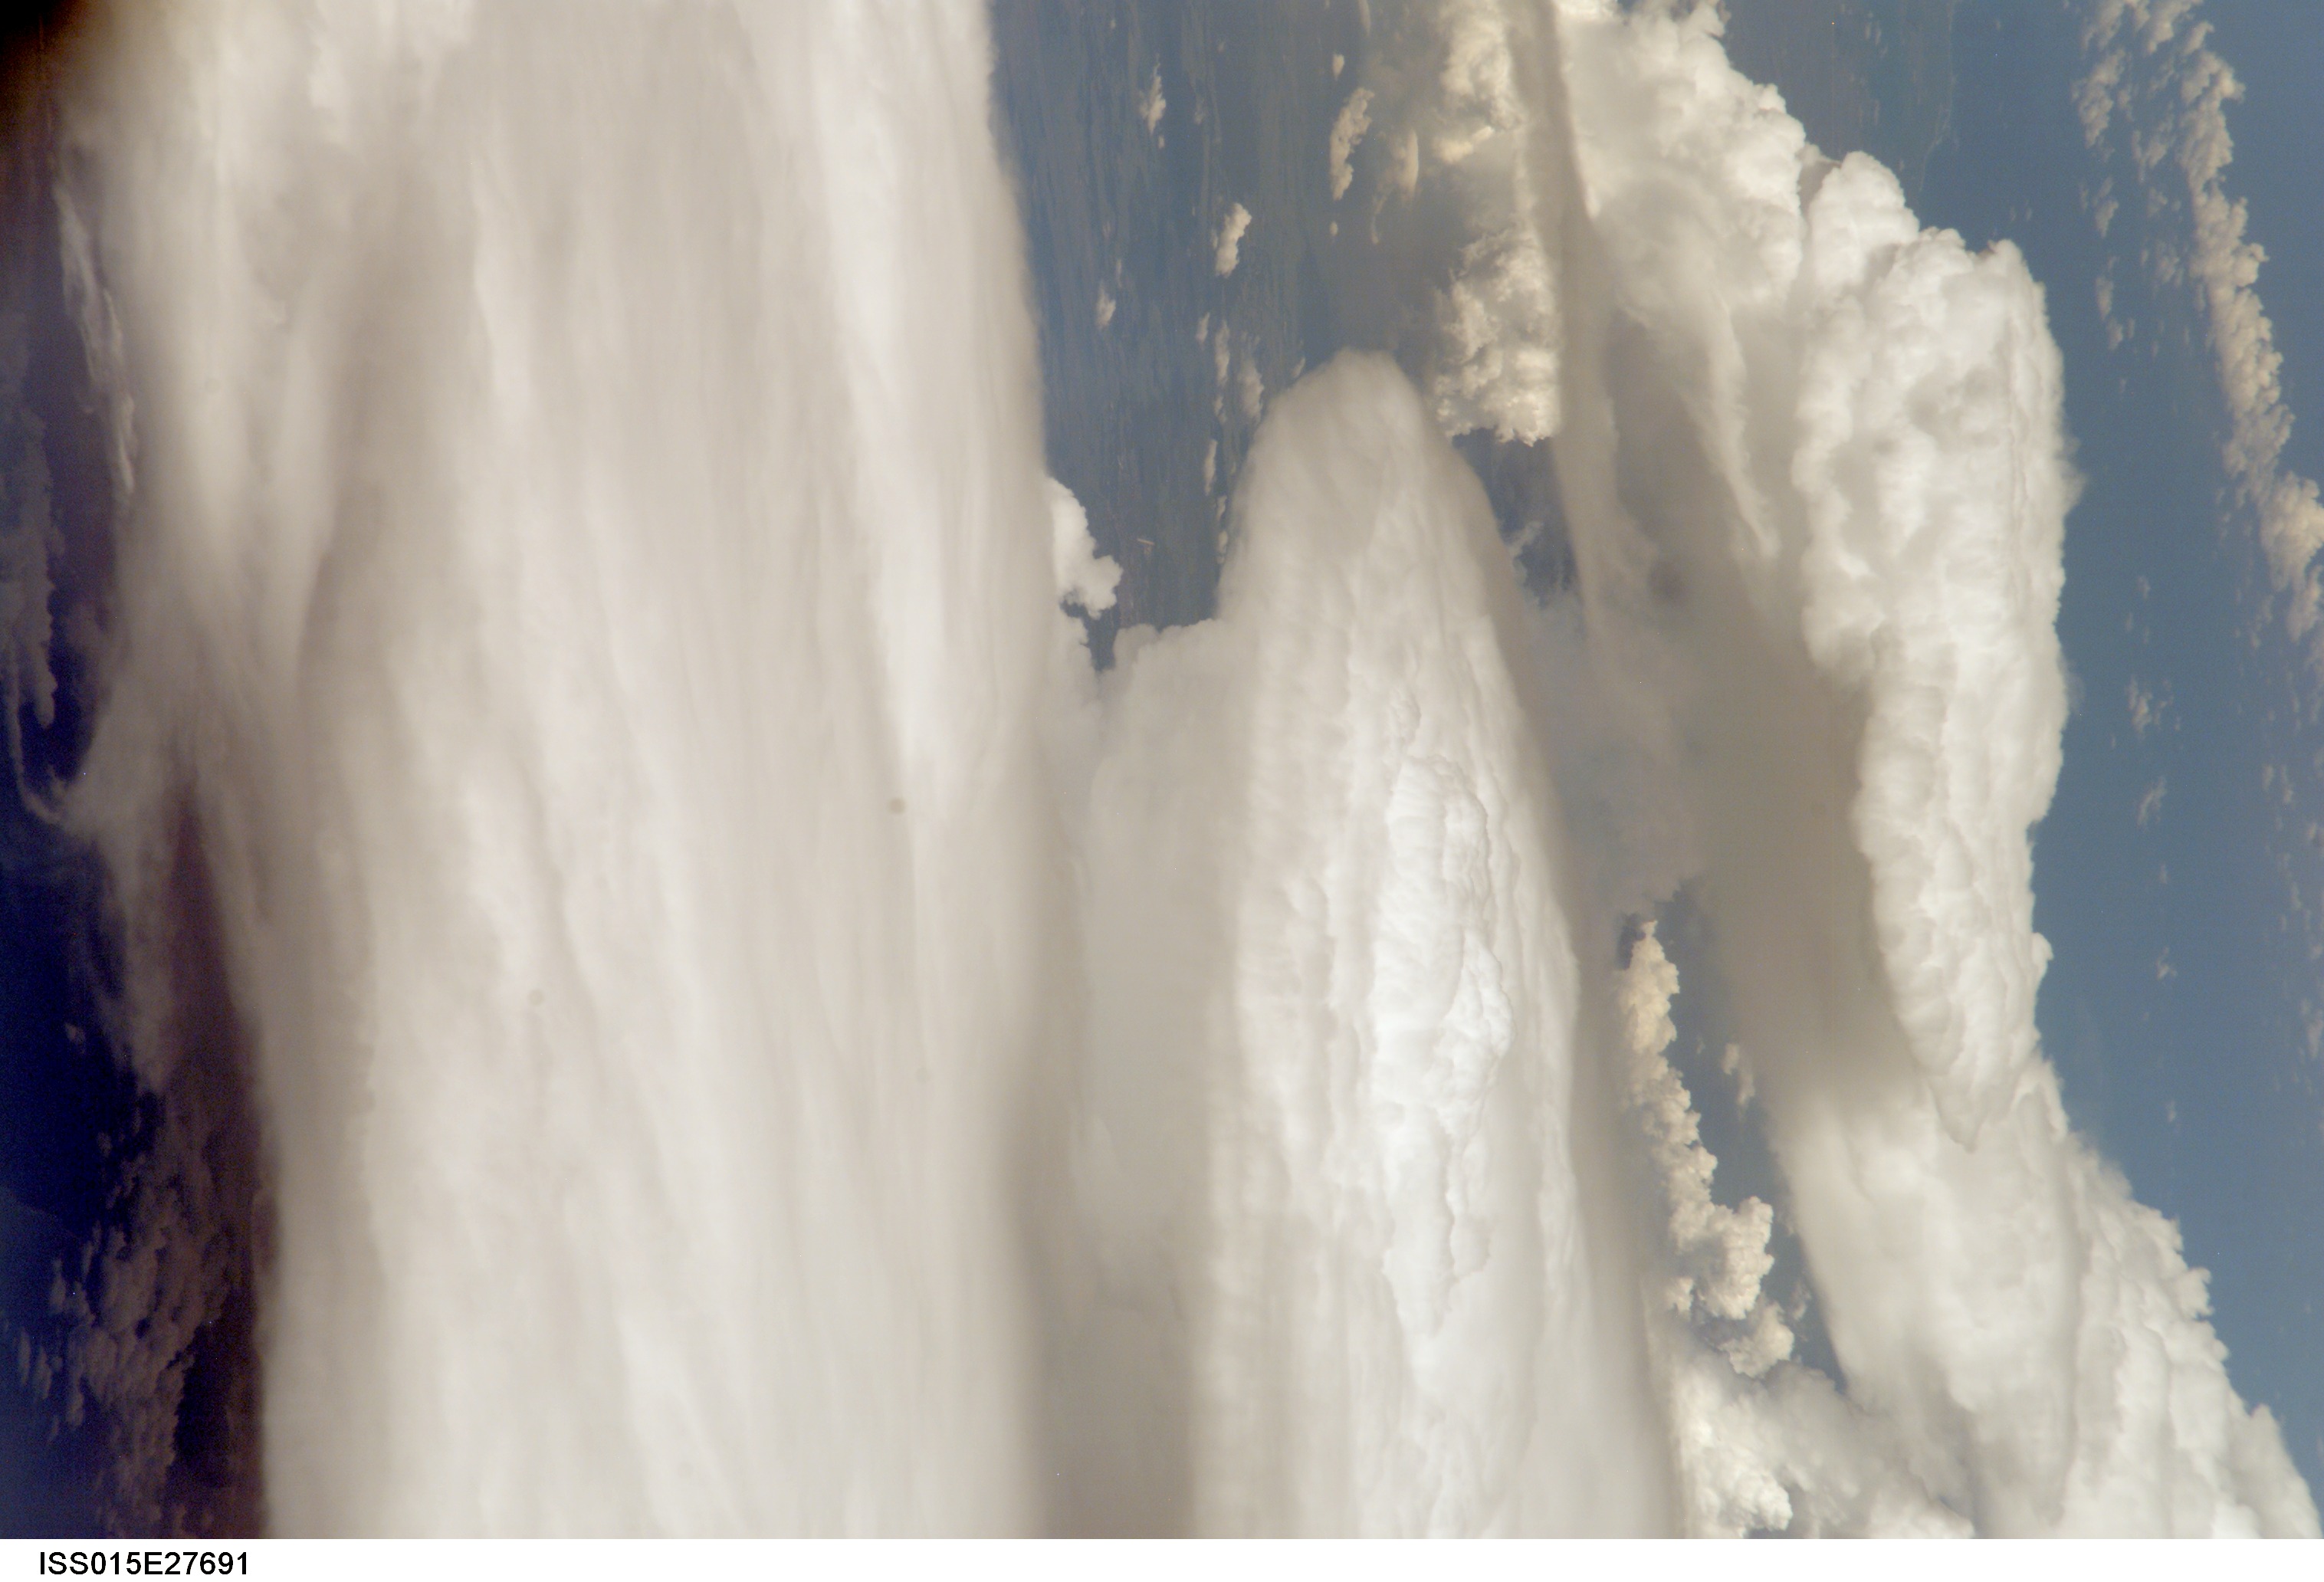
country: CUBA
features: THUNDERSTORM ANVILS
